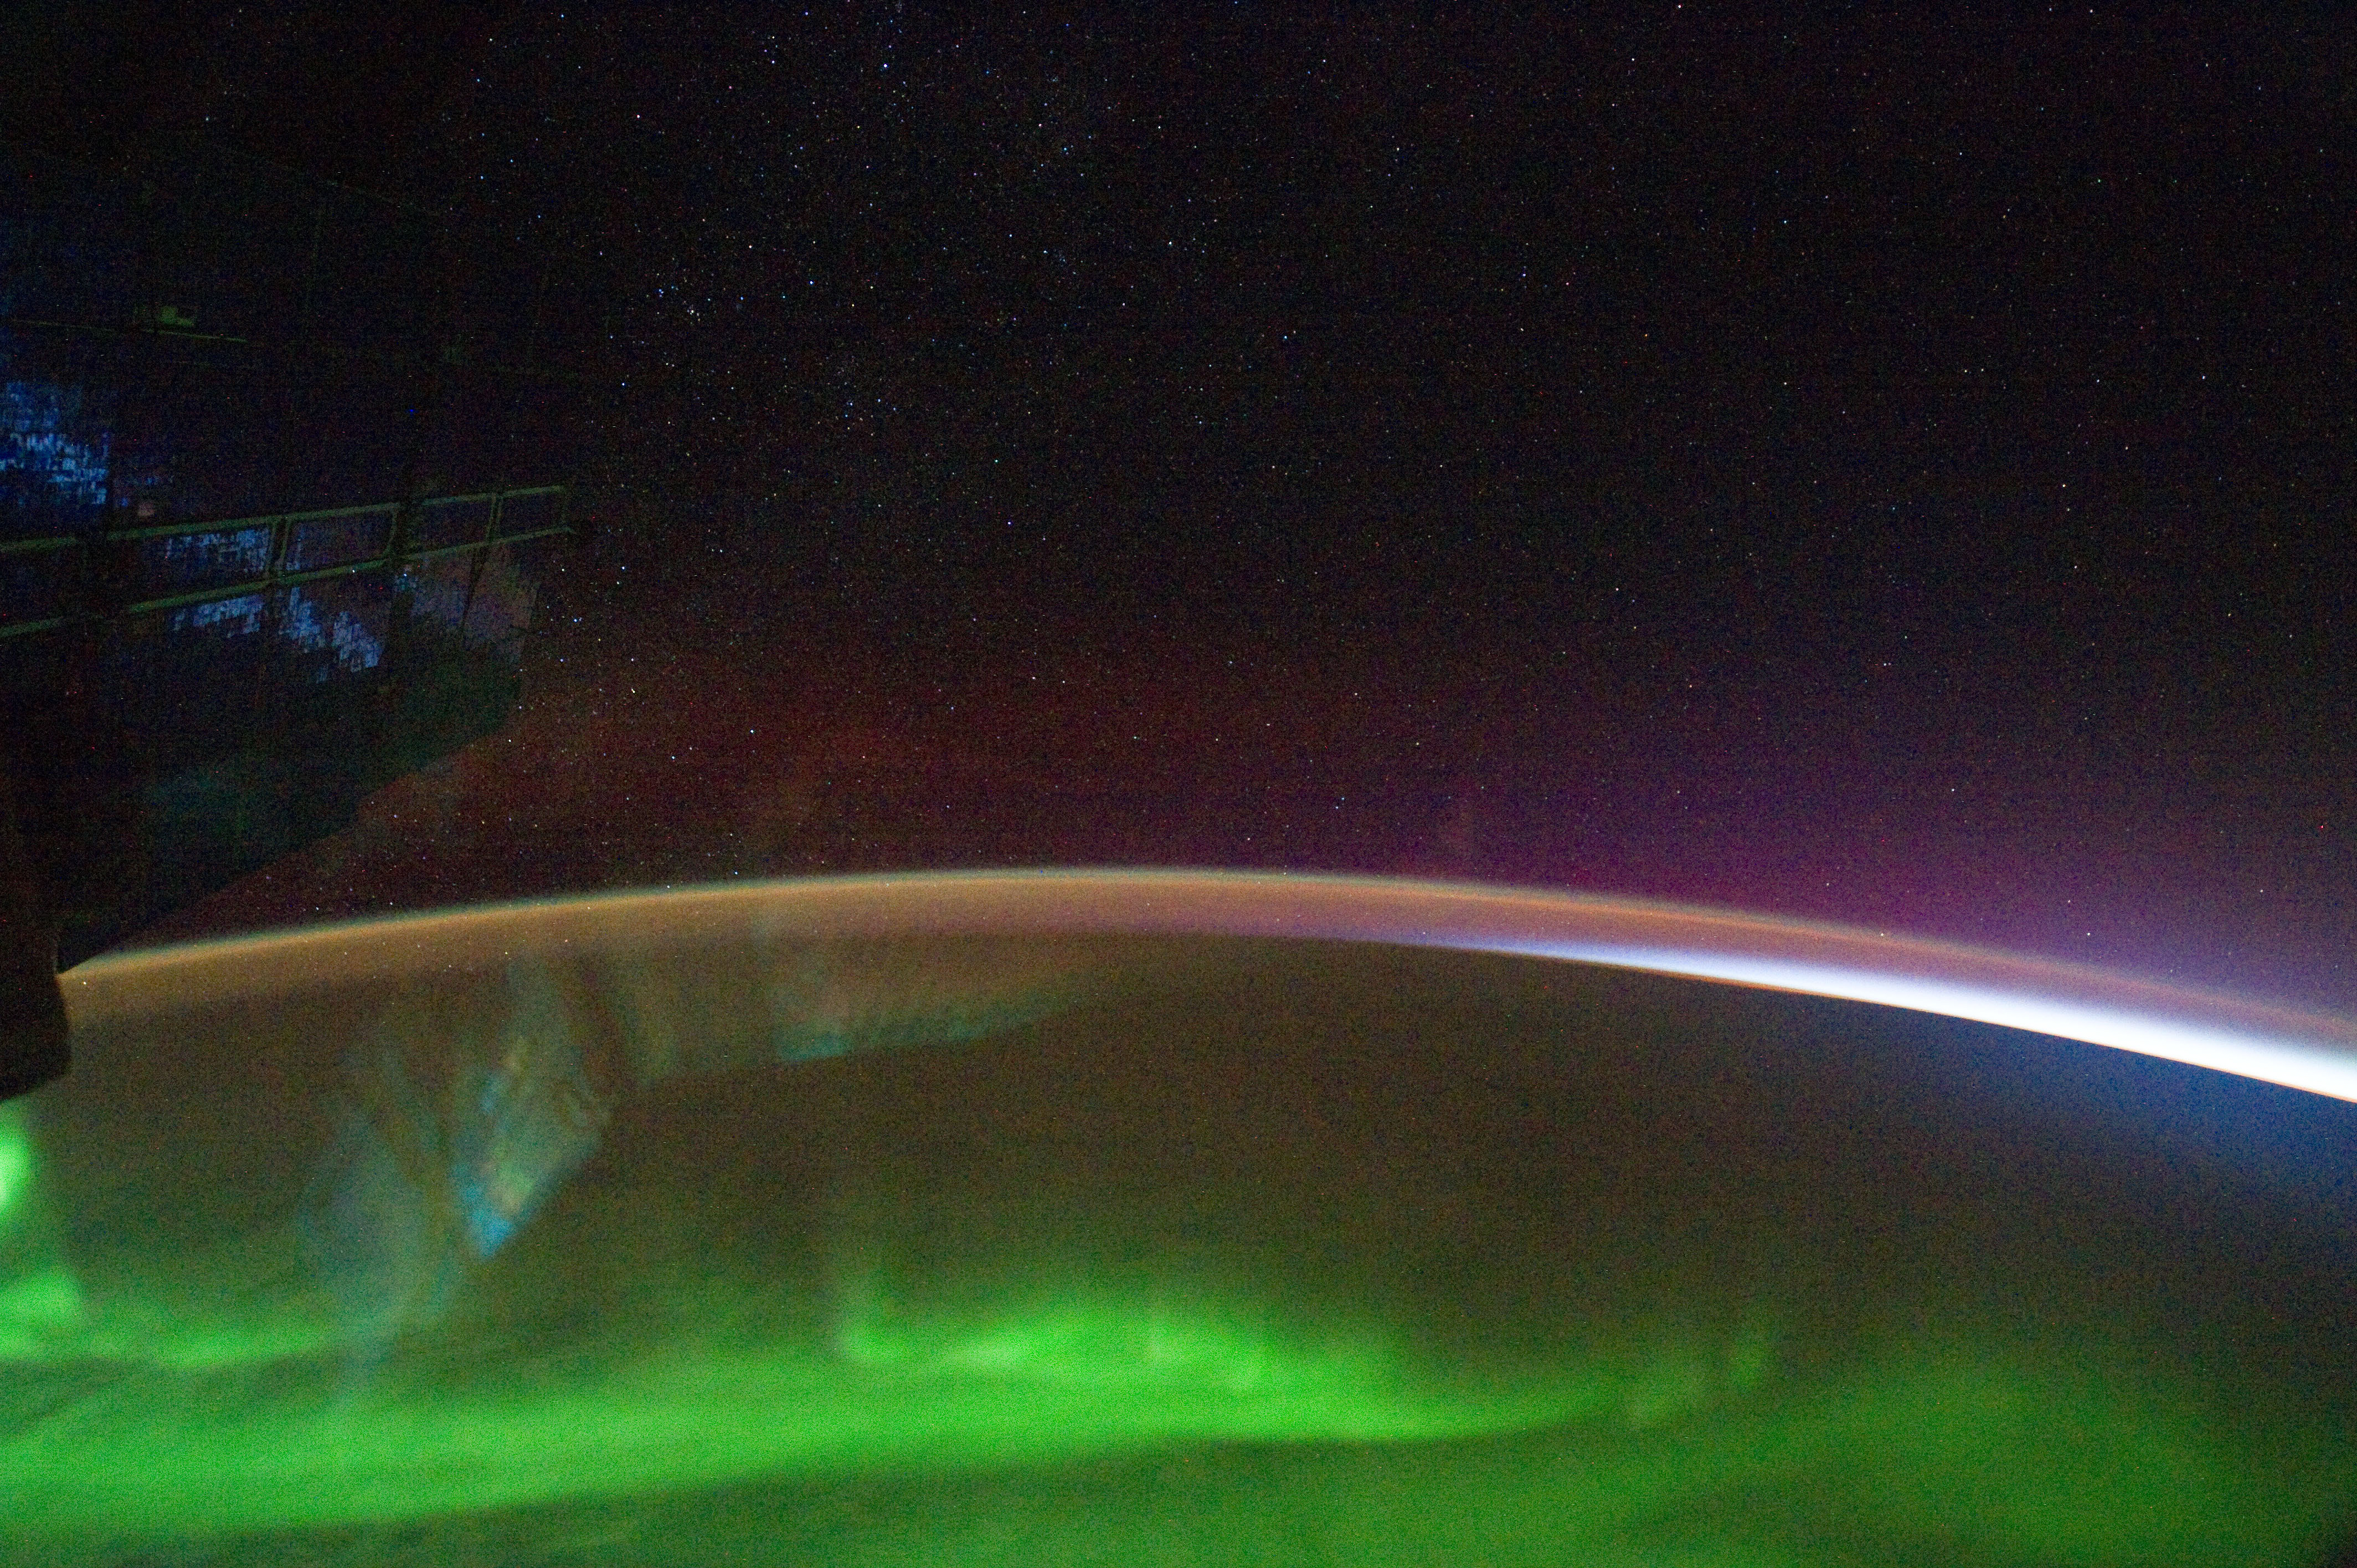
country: AURORA
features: AURORA AUSTRALIS, AIRGLOW, TERMINATOR, S. E. INDIAN OCEAN
